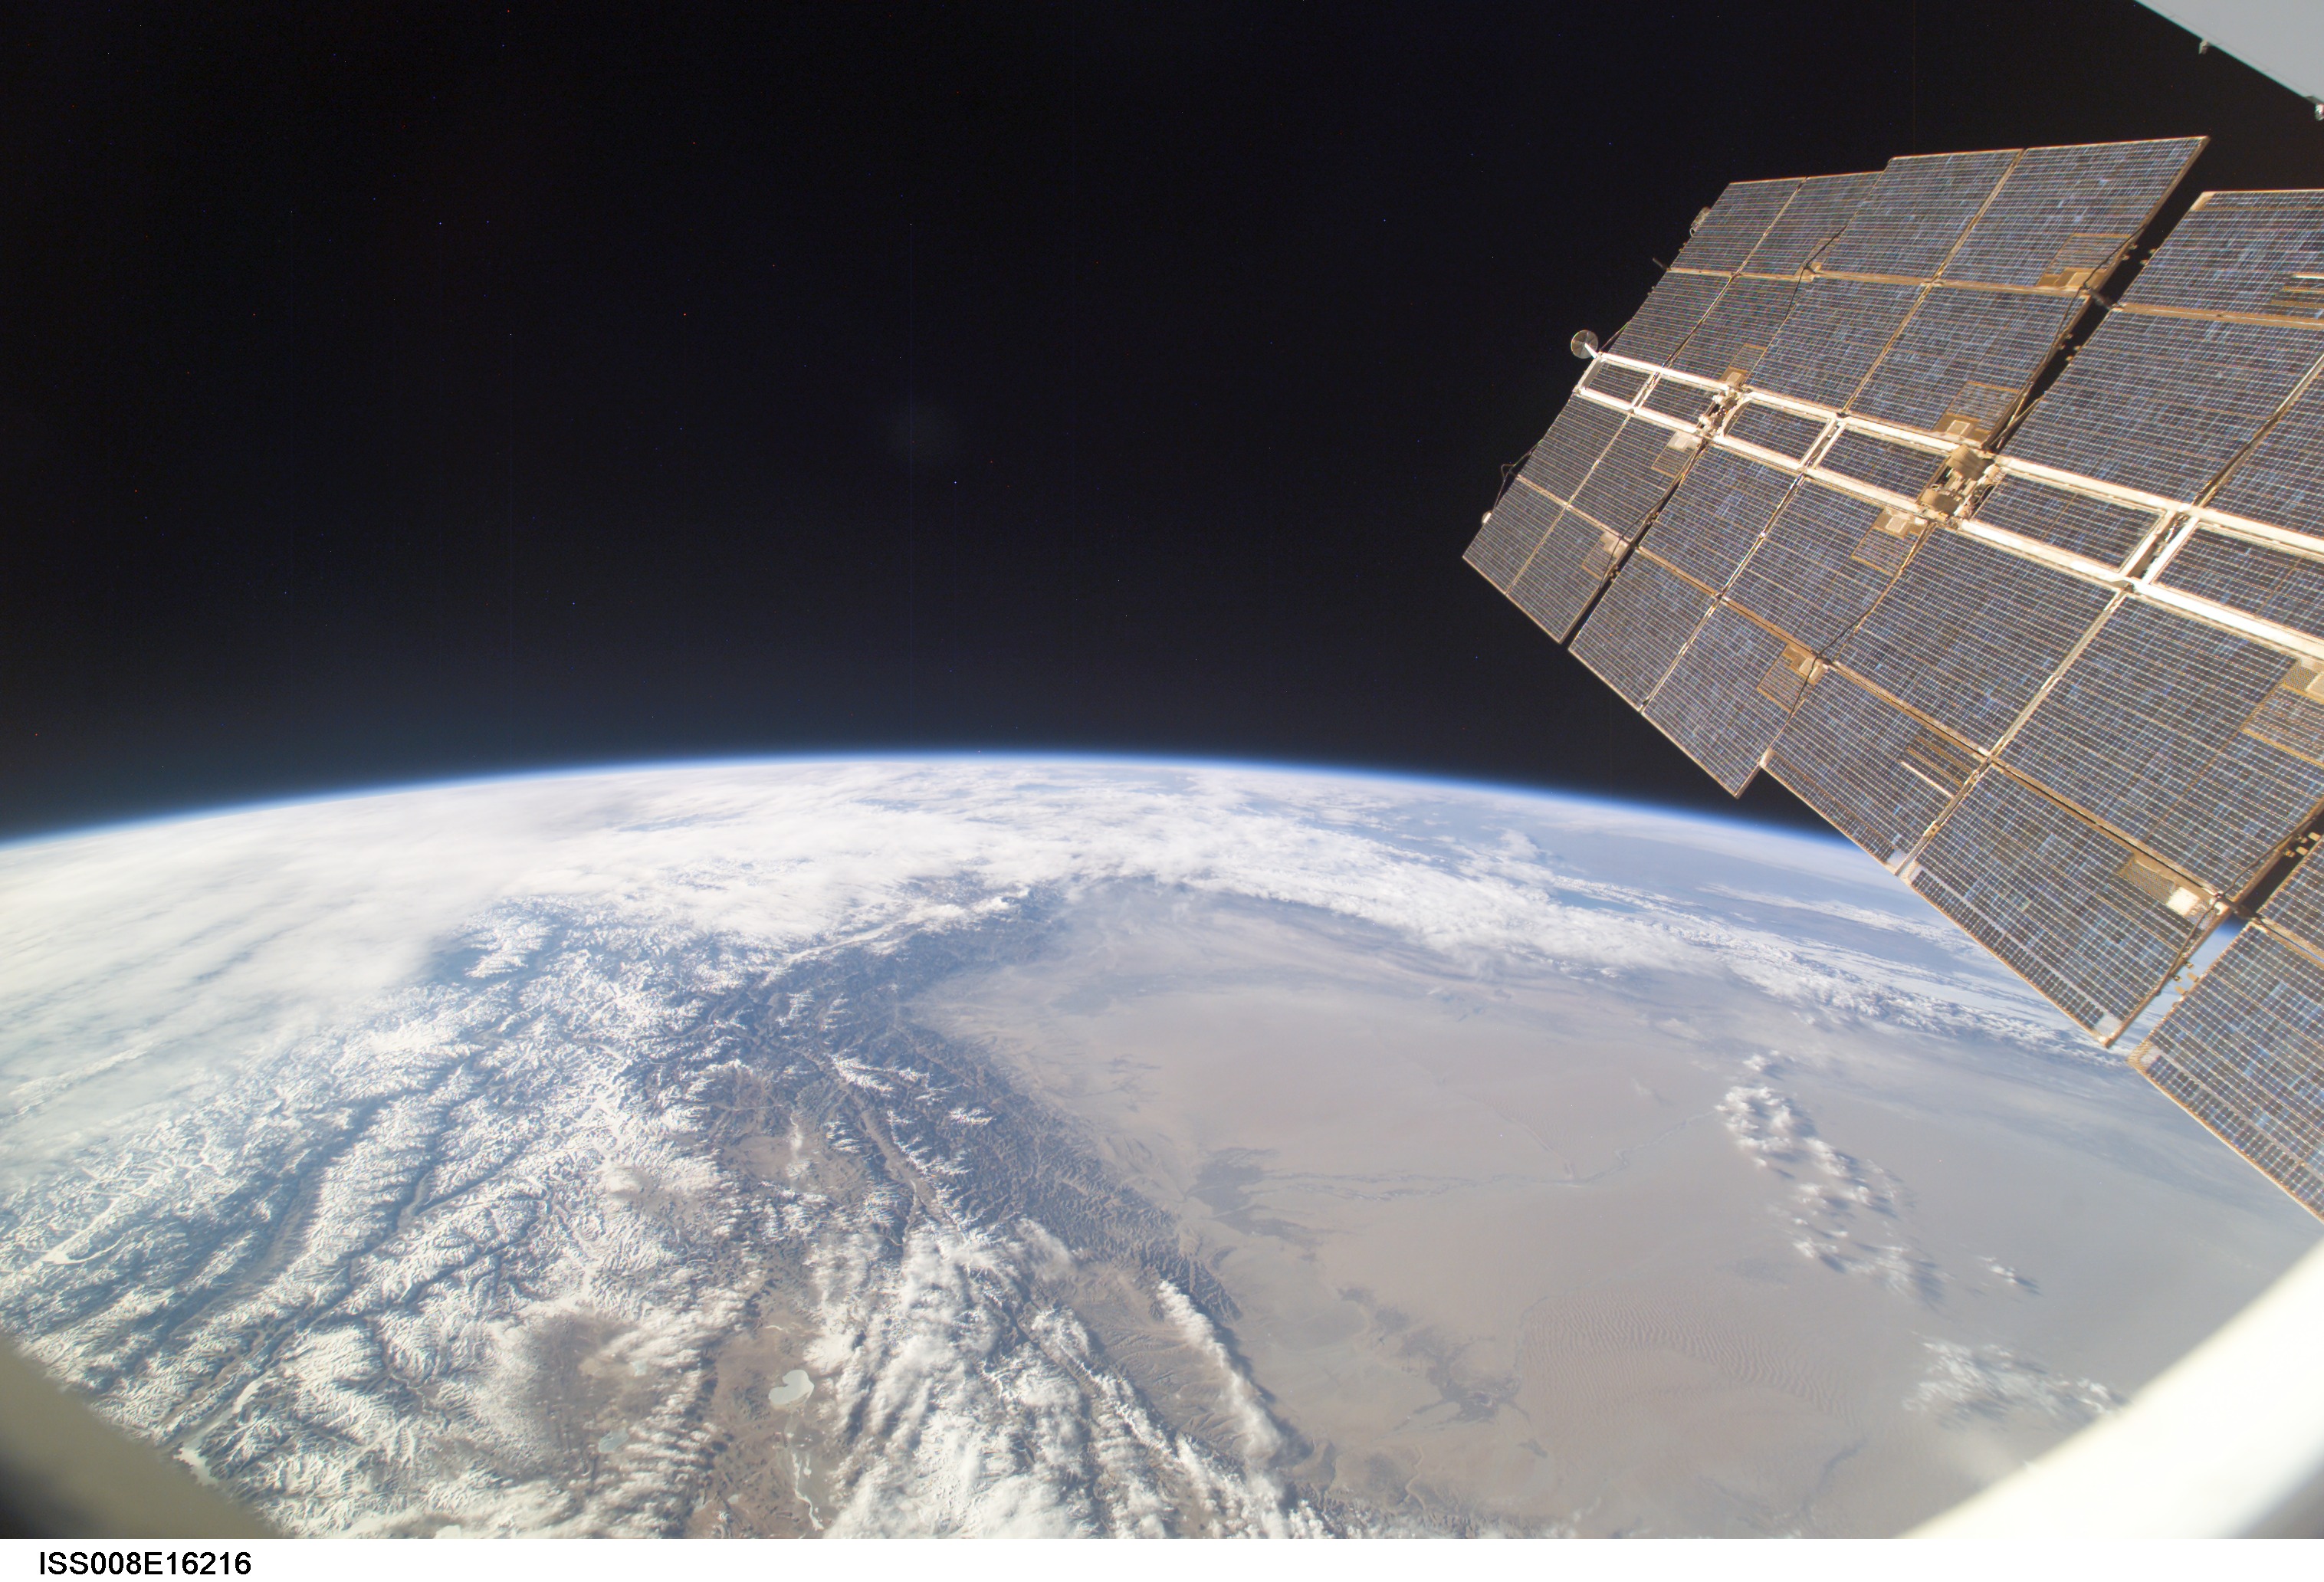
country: CHINA
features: KARAKORAM RA., TIBETAN PLAT., TAKLIMAKAN DES., ATMOSPHERIC LIMB
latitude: 37.0
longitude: 79.5
